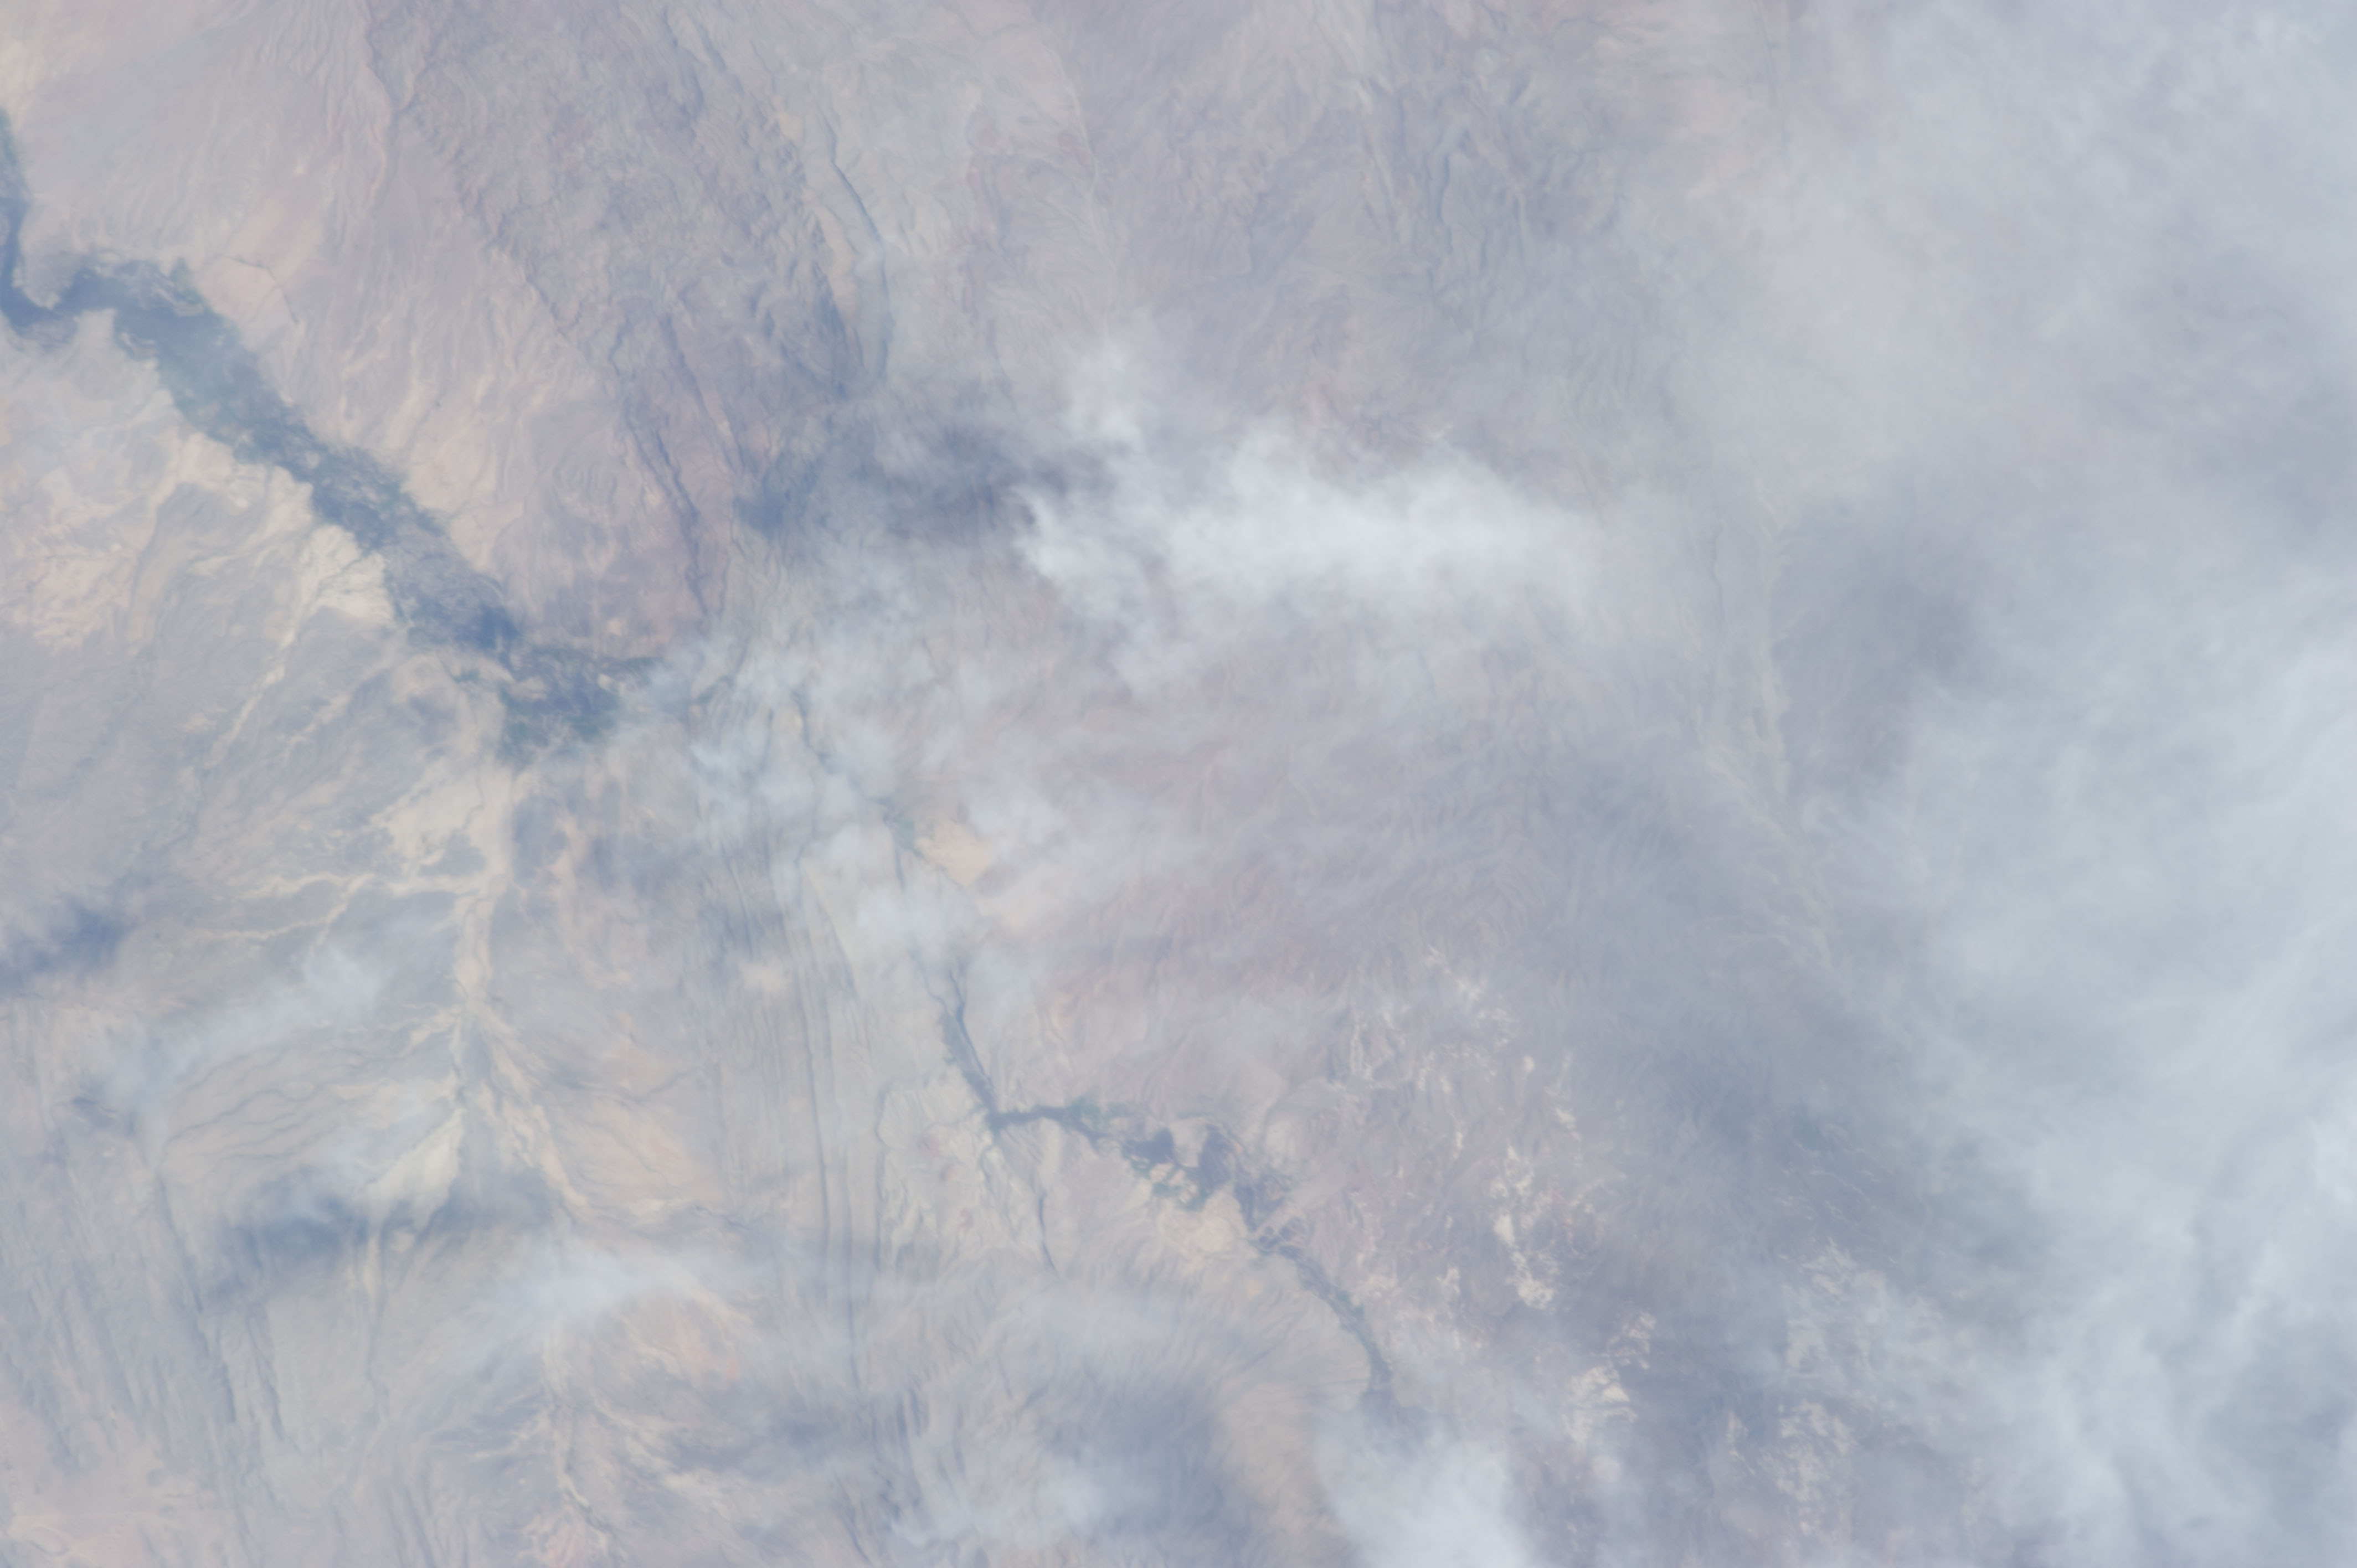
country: USA-TEXAS
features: RIO GRANDE RIVER MTS., EAGLE MTS., GREEN R. V., VAN HORN MTS., DES.
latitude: 30.7
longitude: -104.9
